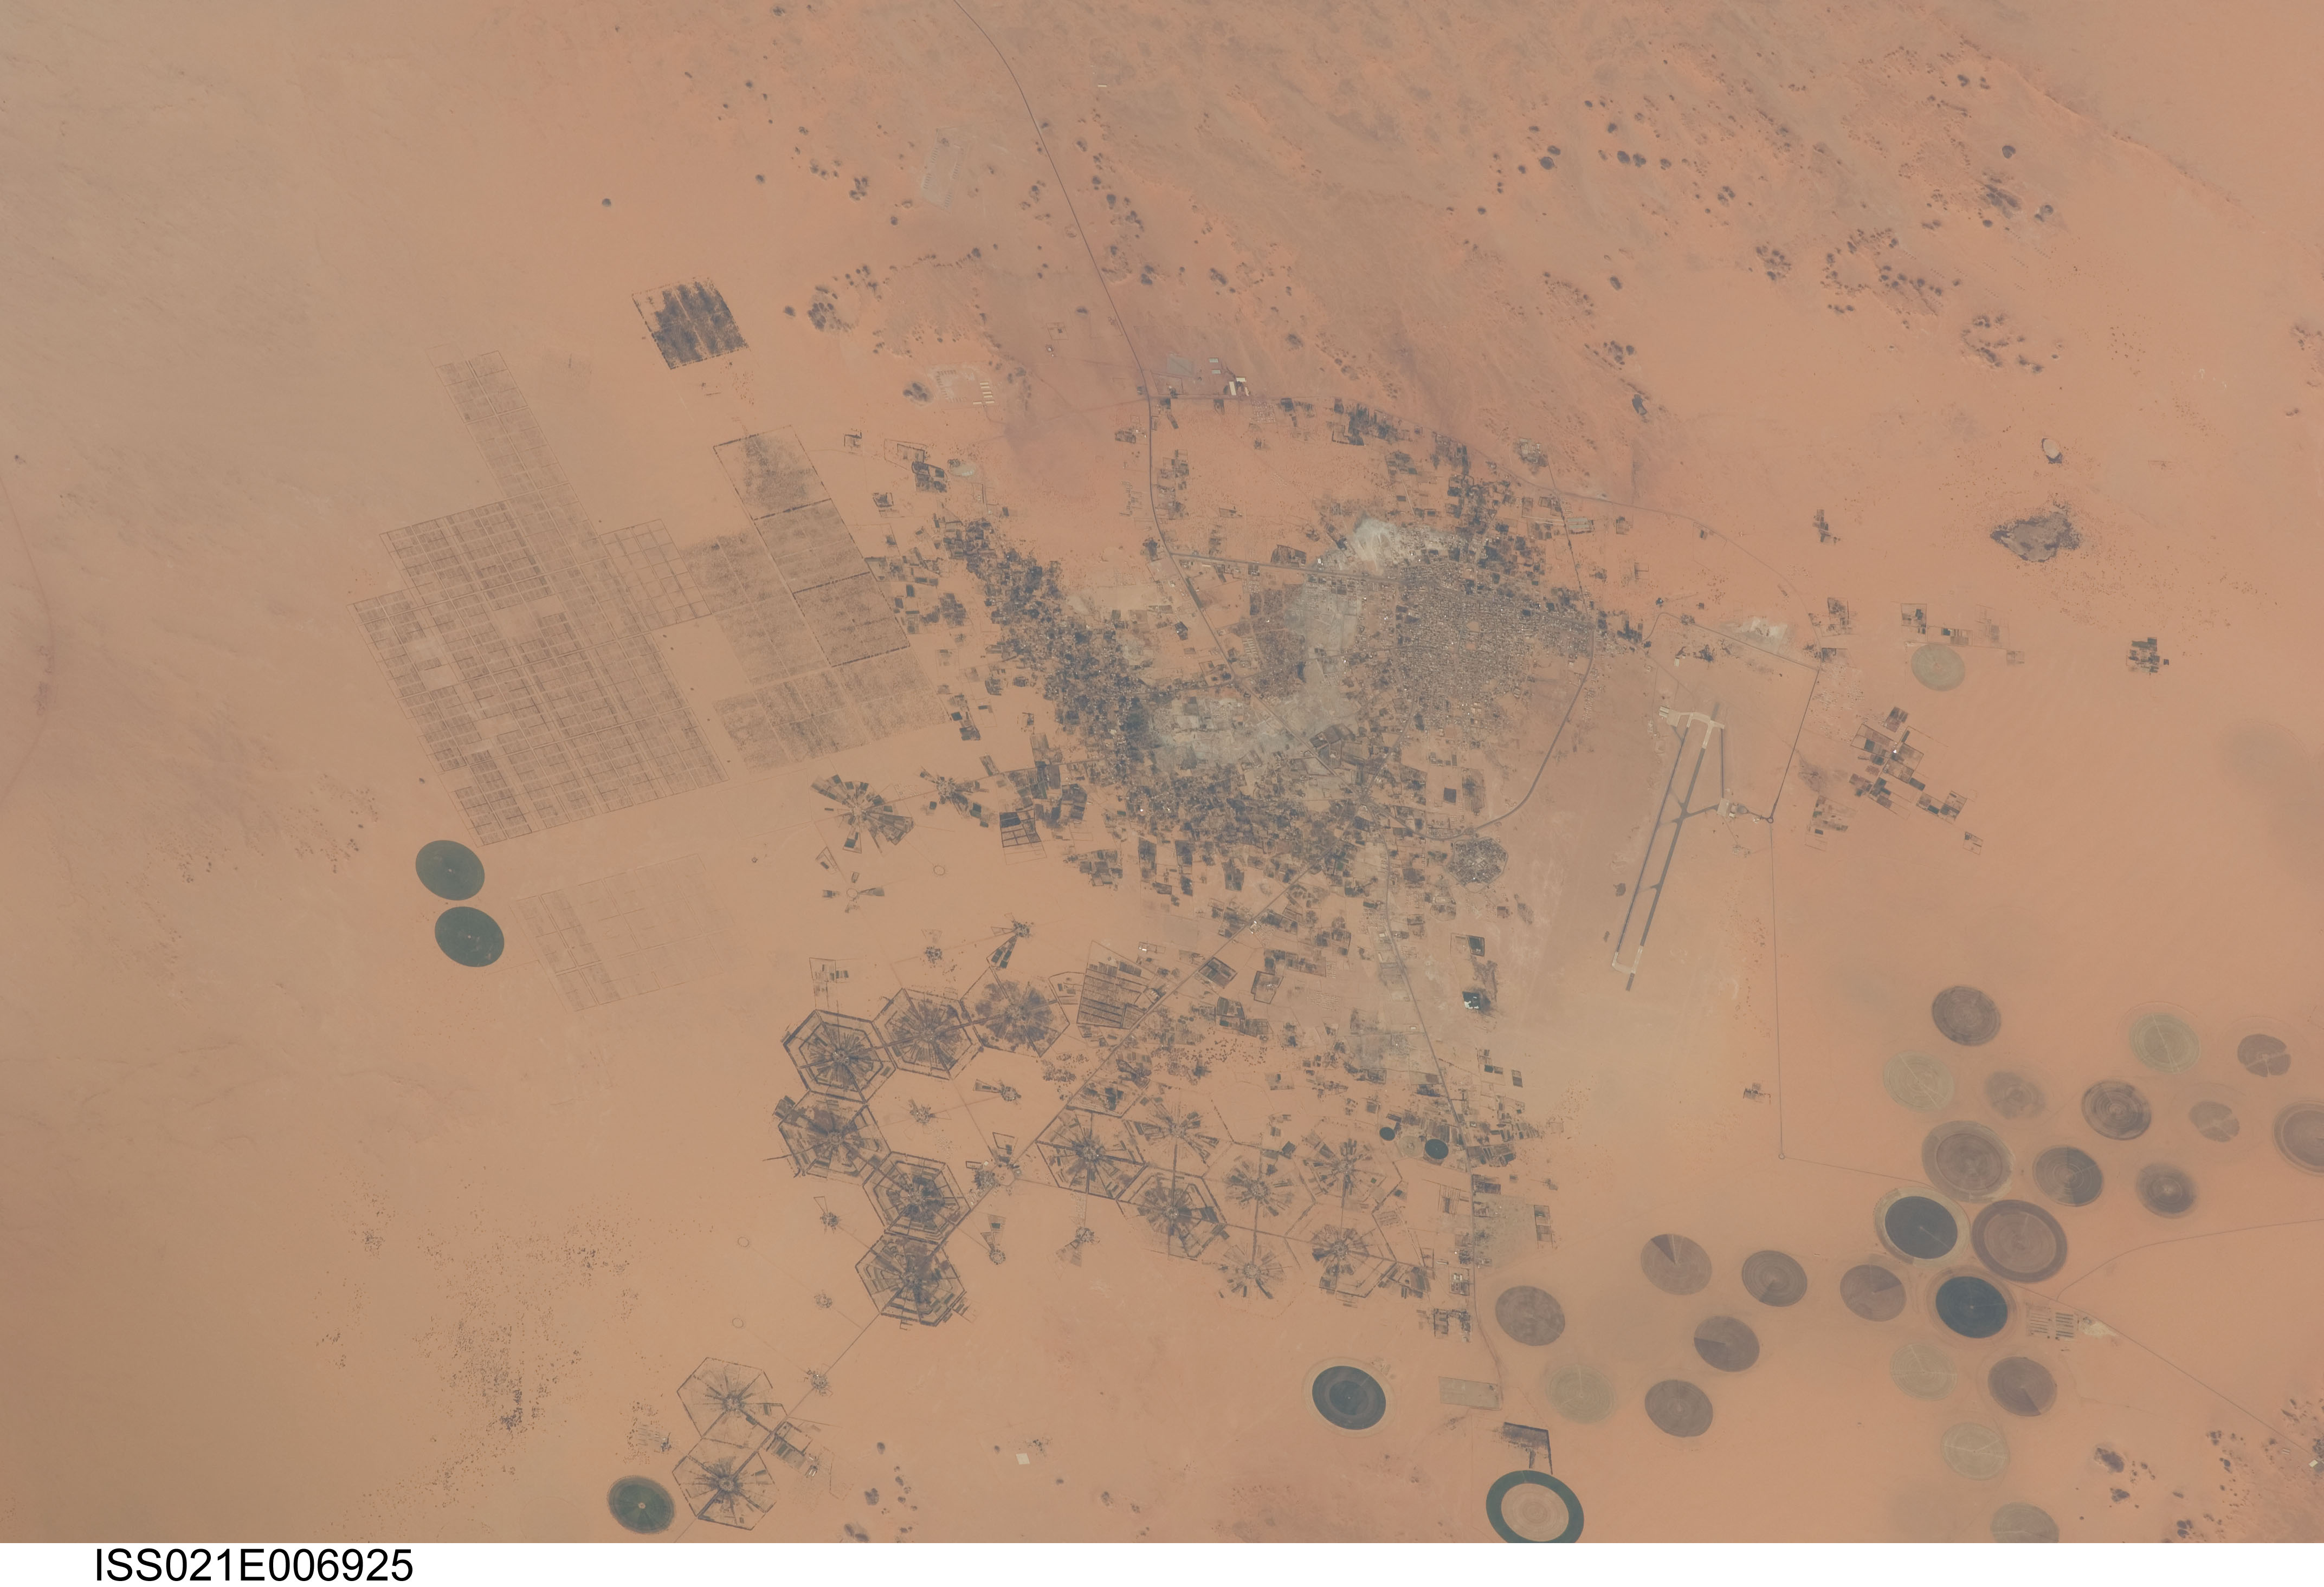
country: LIBYA
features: AL JAWF, AGR., AIRPORT, ROADS, DESERT LANDSCAPE
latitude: 24.2
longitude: 23.3
